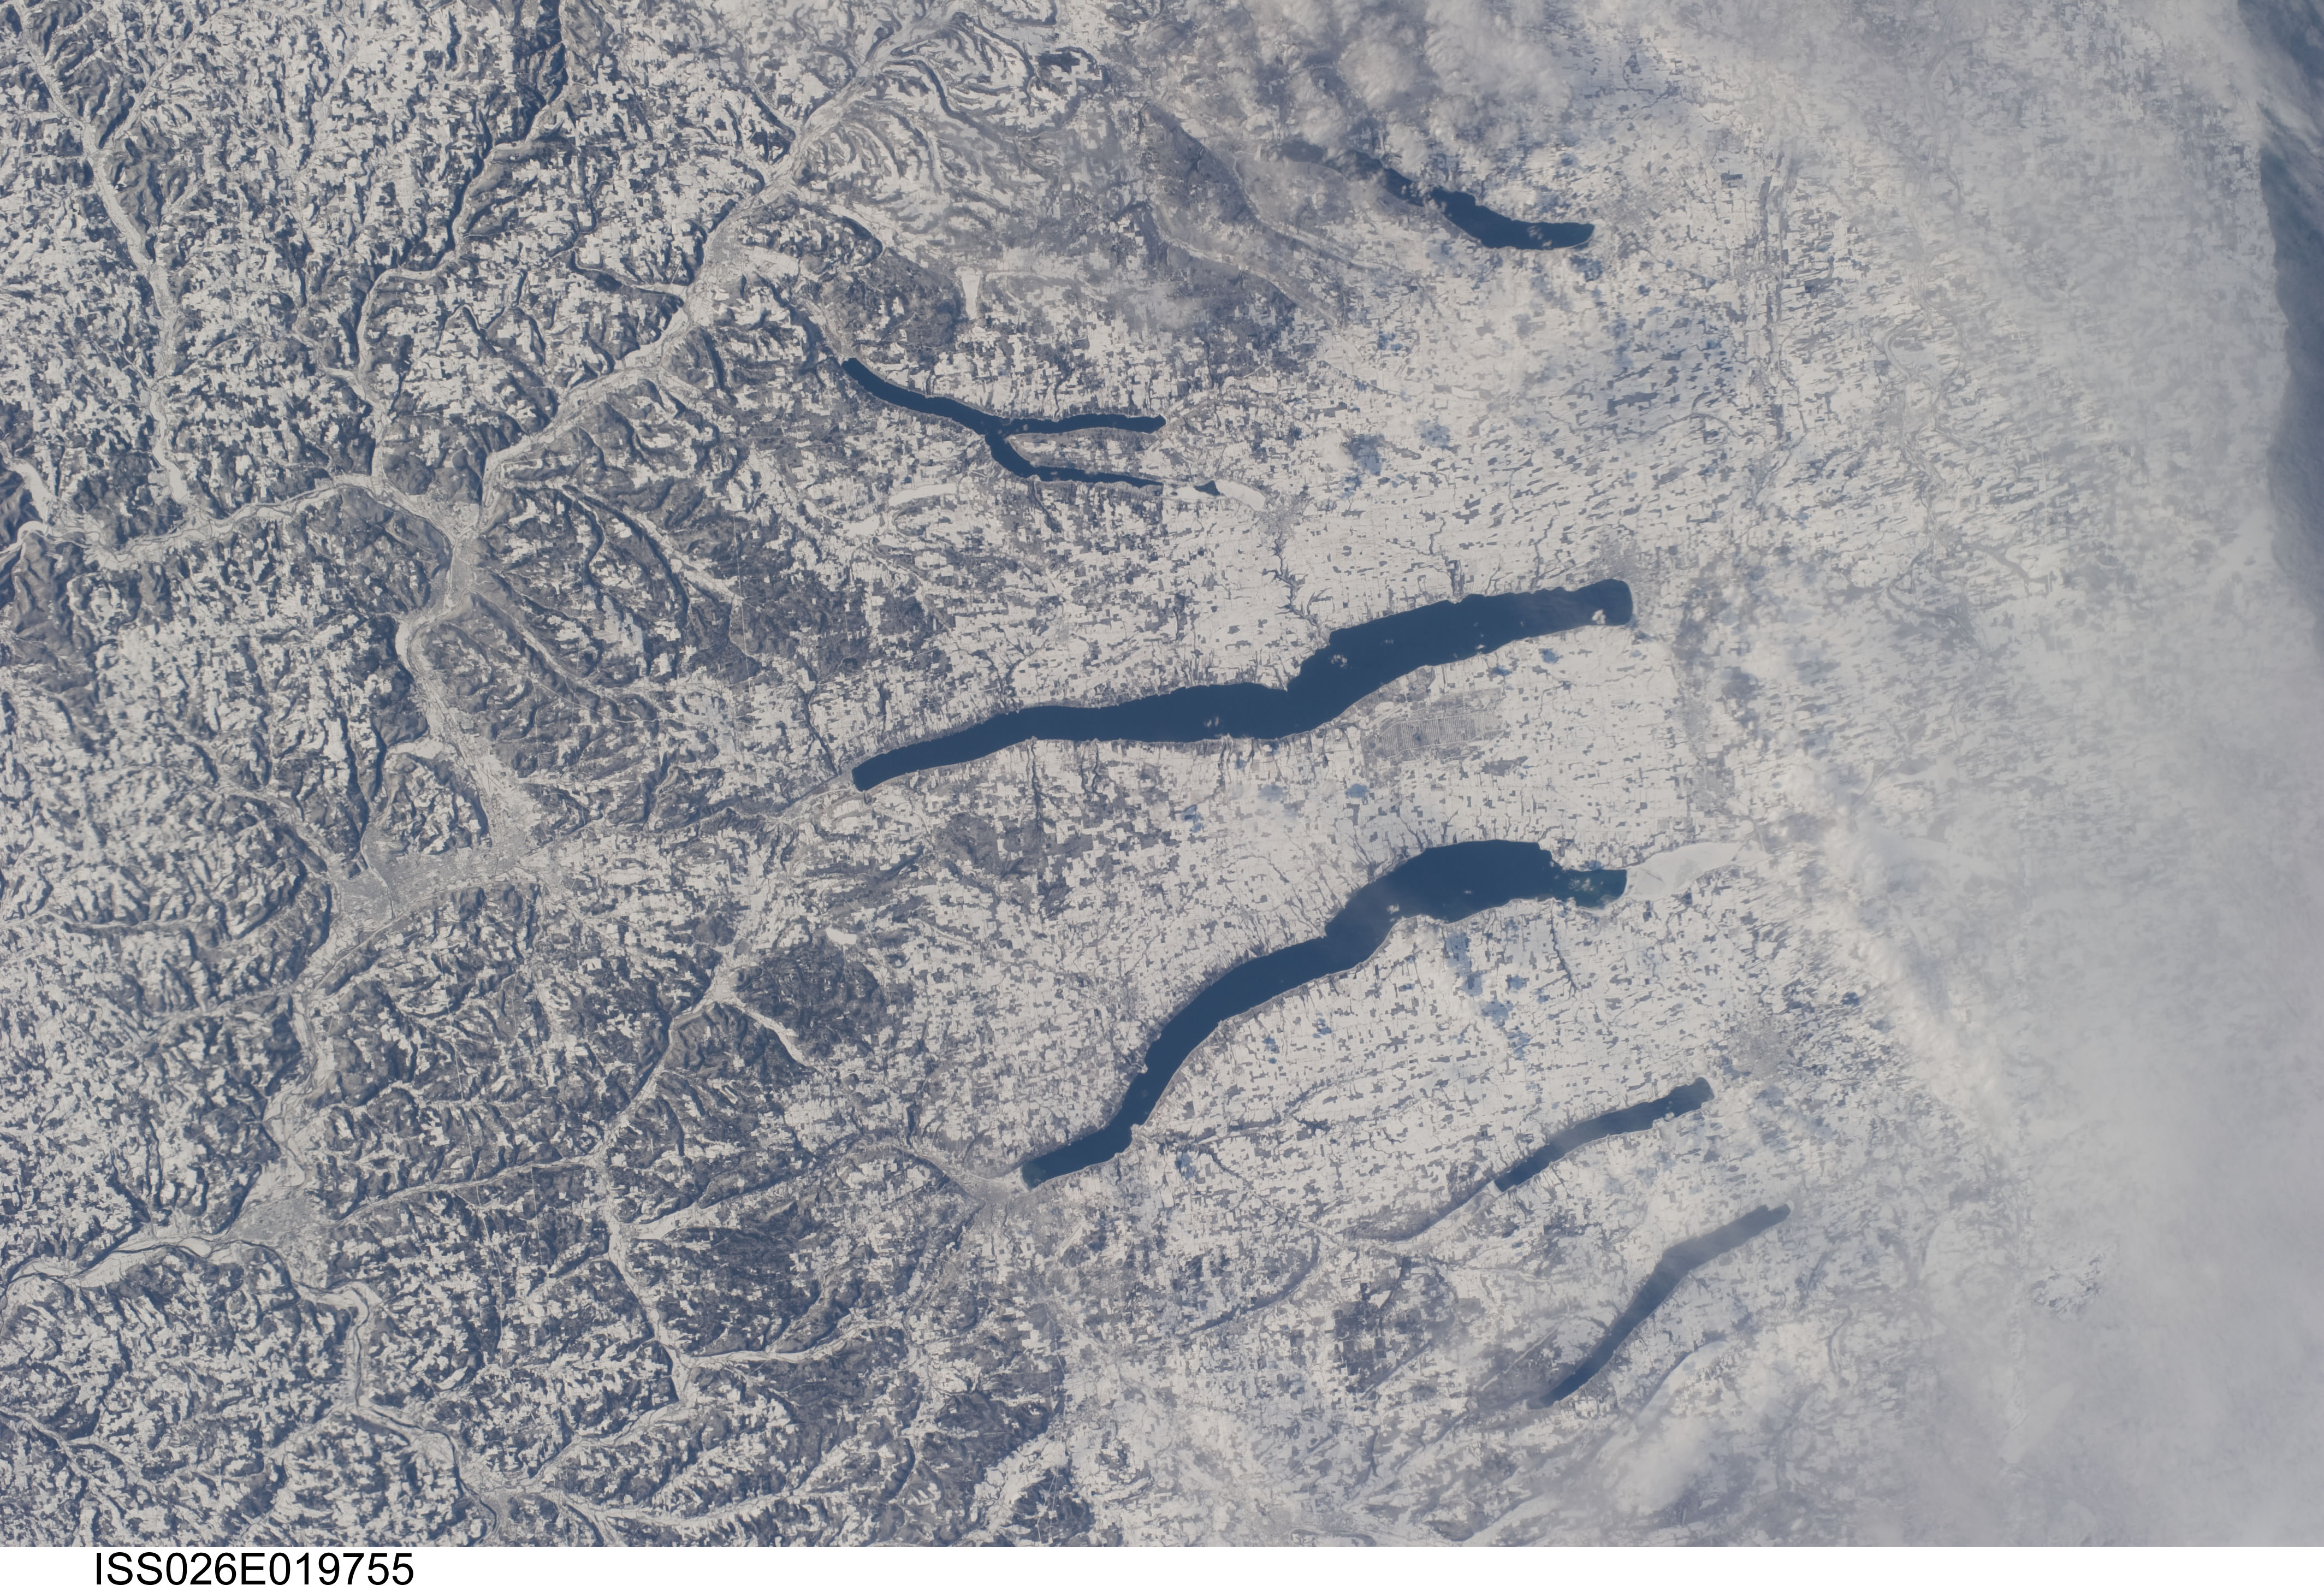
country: USA-NEW YORK
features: FINGER LAKES, CHEMUNG R., SNOW
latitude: 42.5
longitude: -77.0
